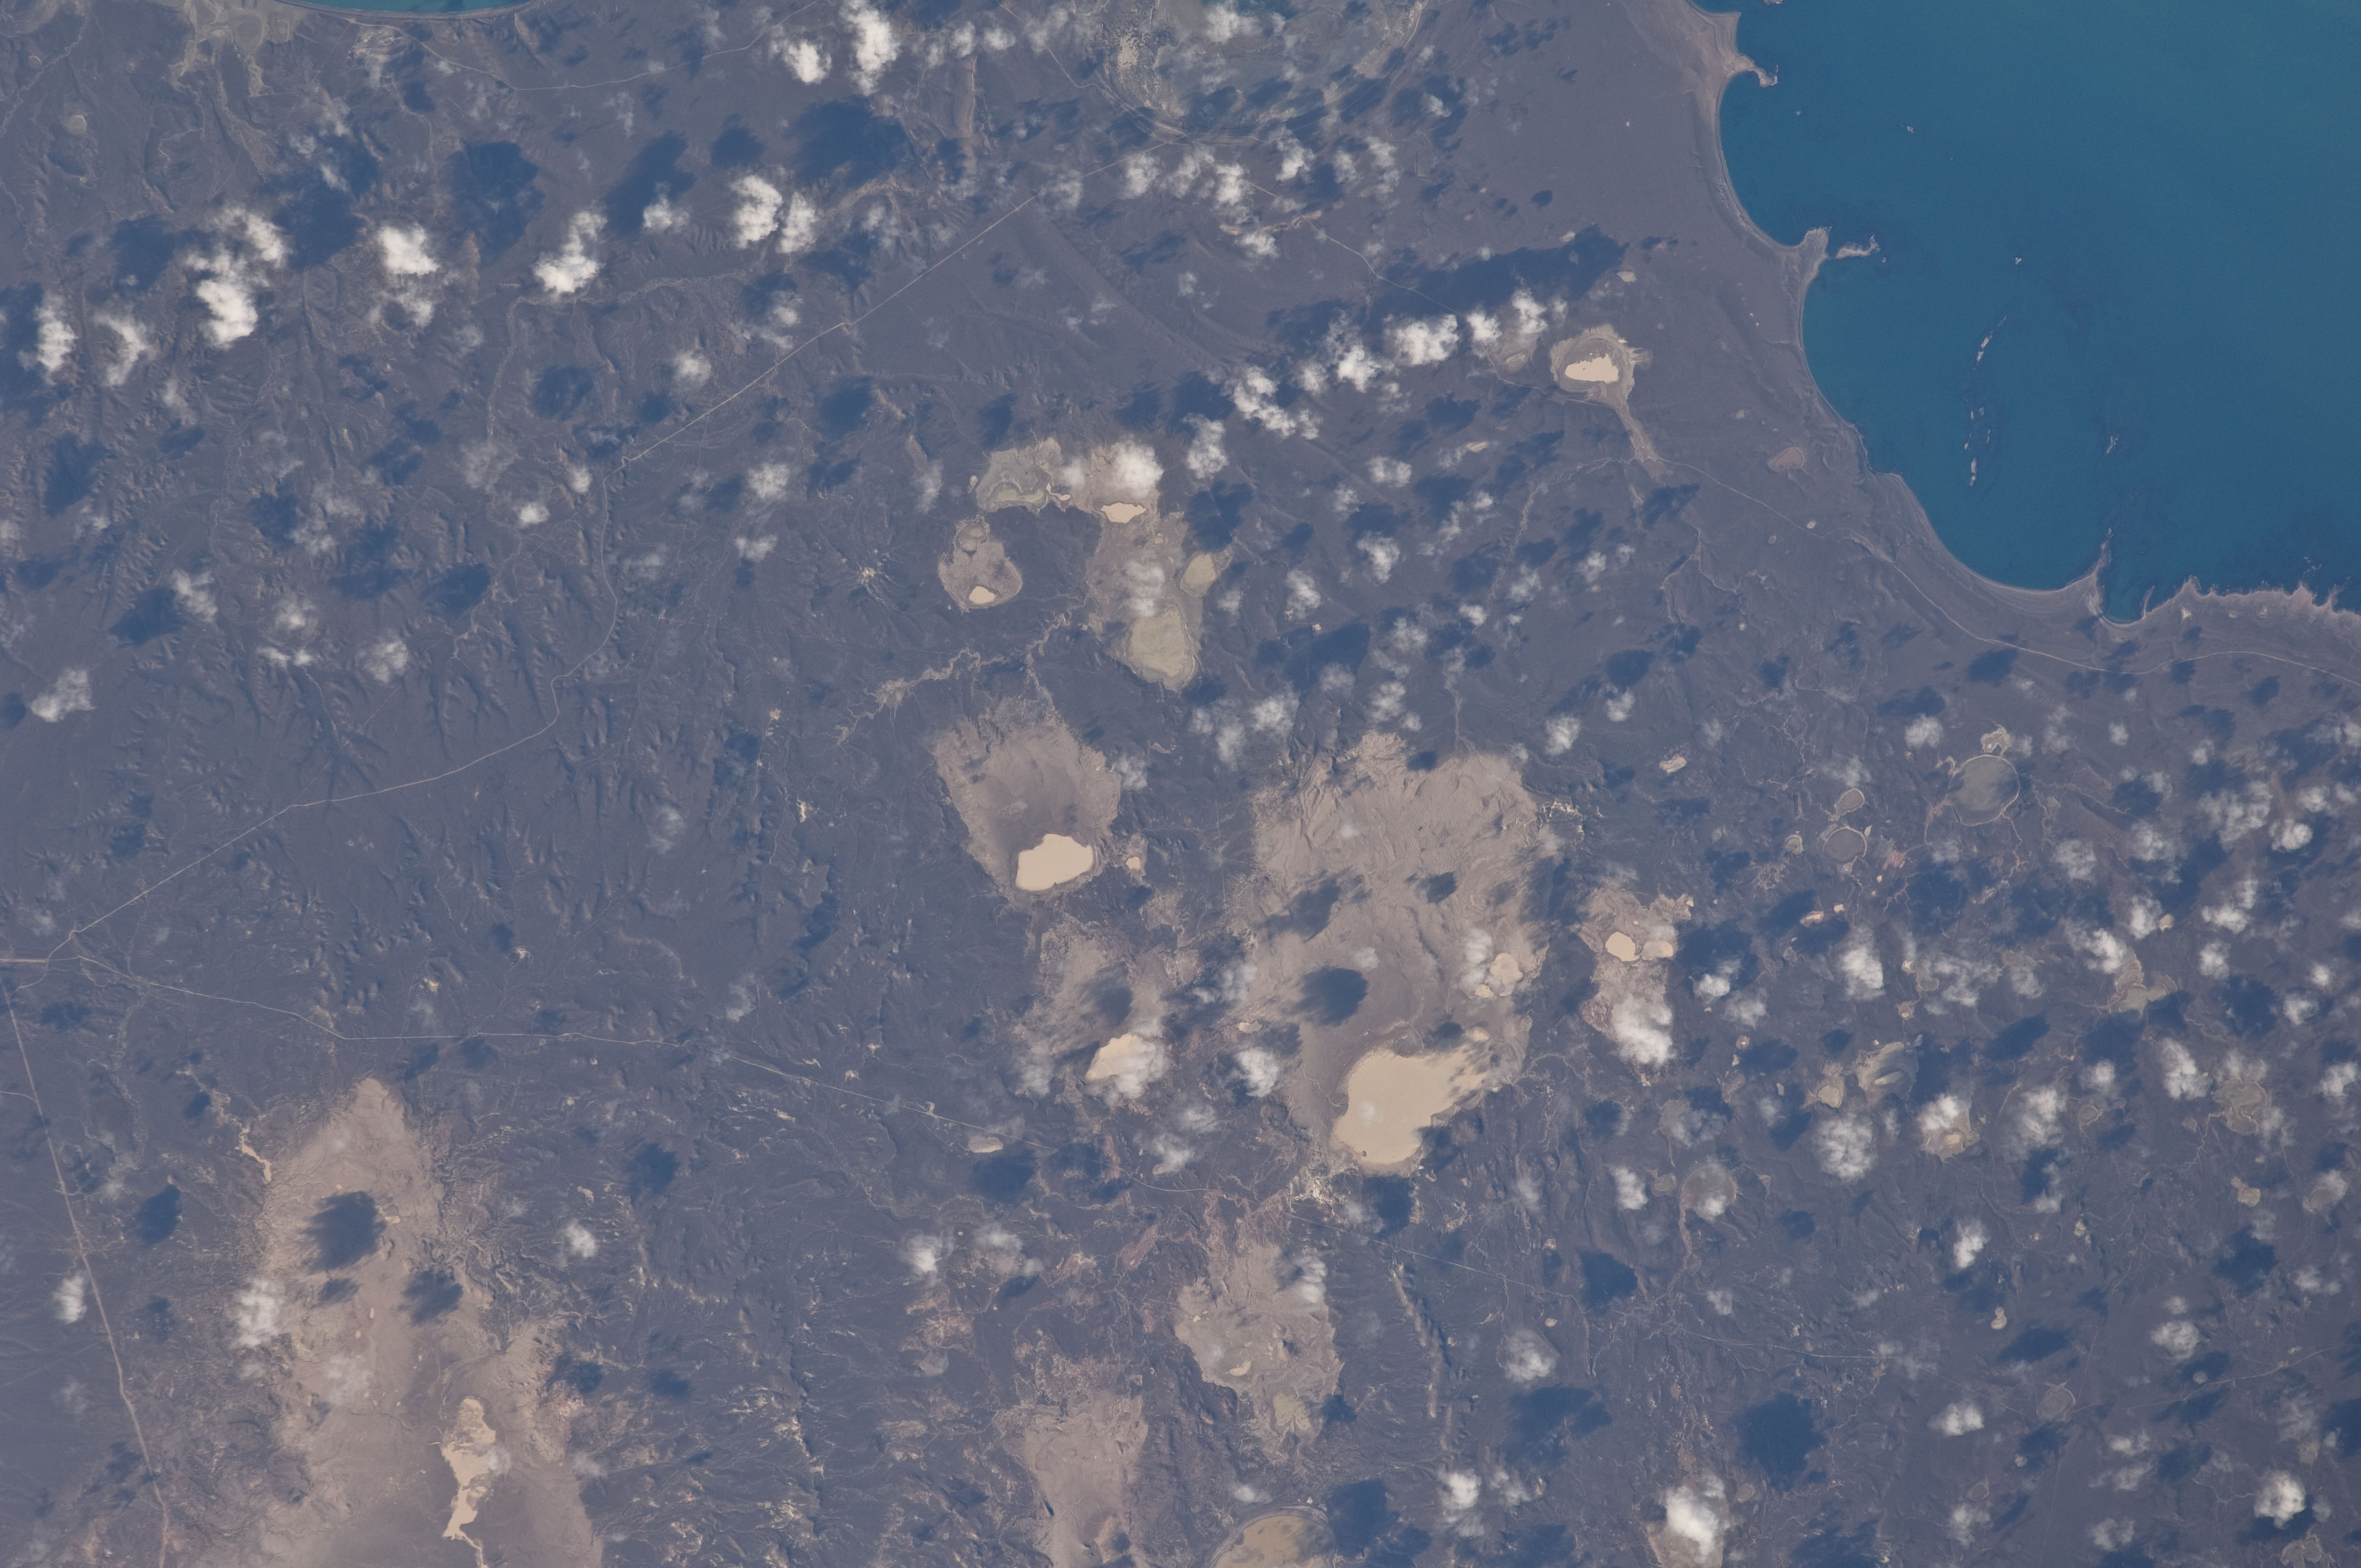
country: ARGENTINA
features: PUNTA BUQUE, ROADS, DRY LAKES
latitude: -48.0
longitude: -66.1
